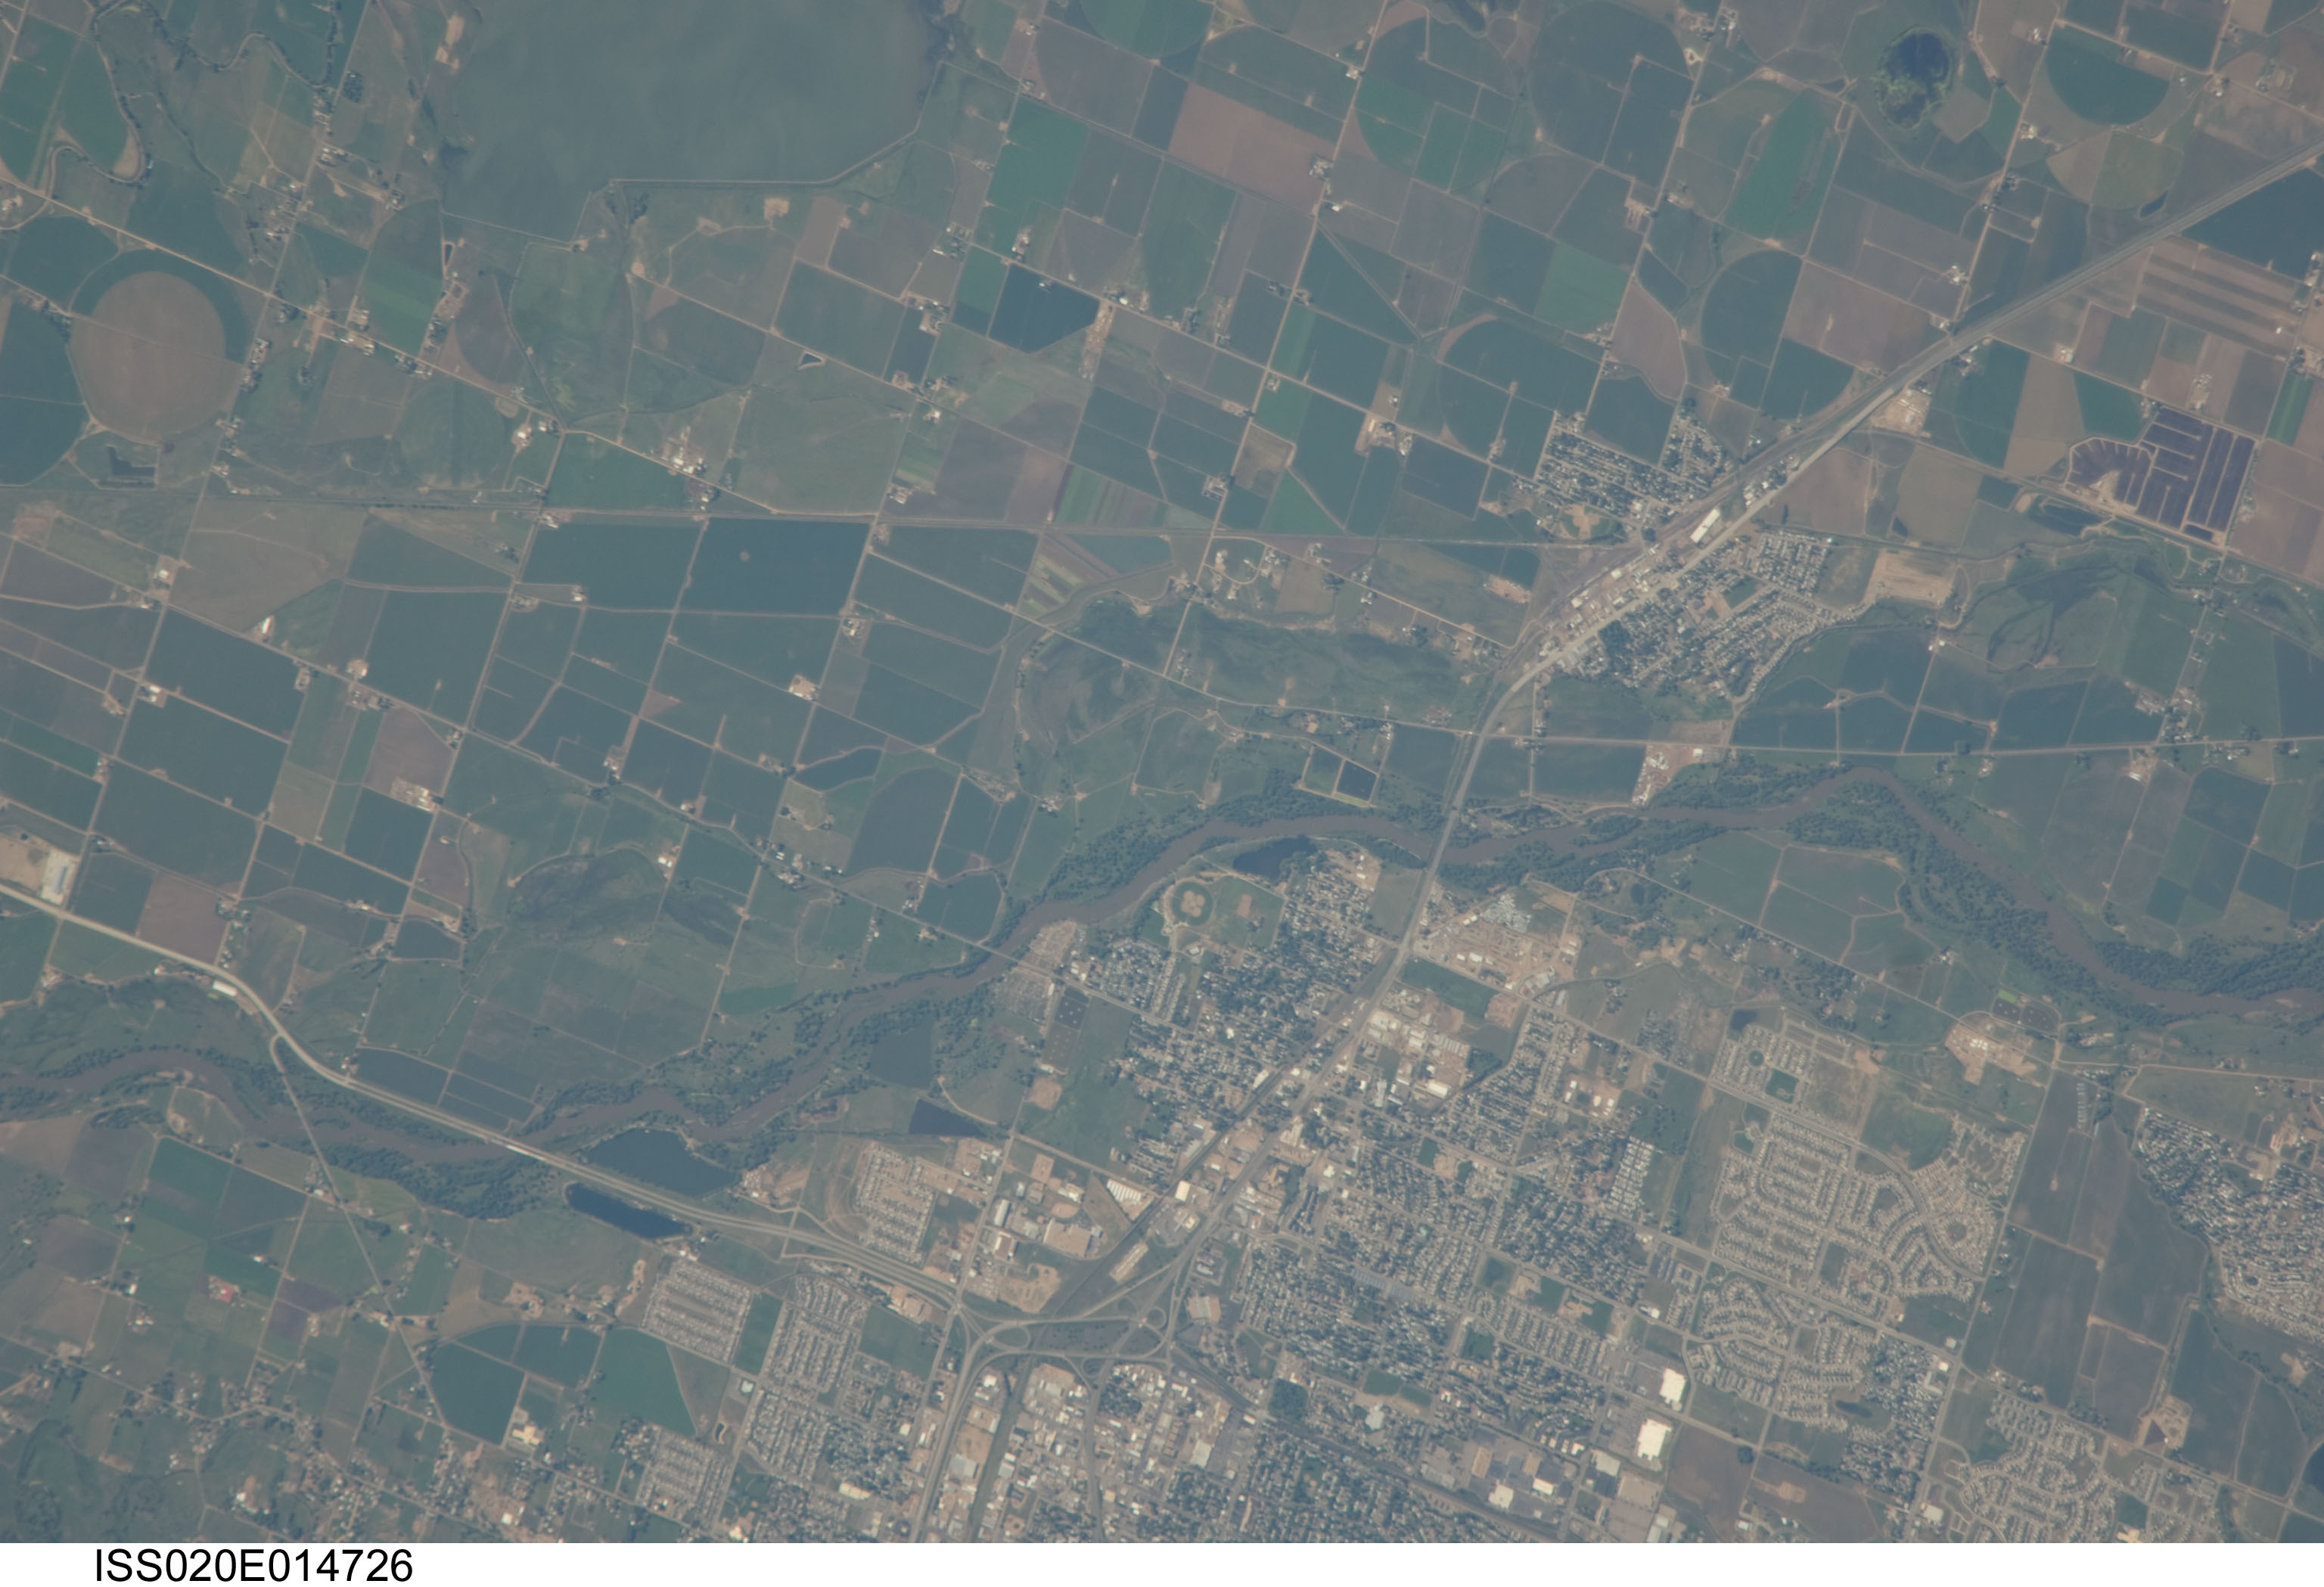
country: USA-COLORADO
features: SOUTH PLATTE RIVER, SE. GREELEY, AGR., RES.
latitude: 40.4
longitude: -104.7
